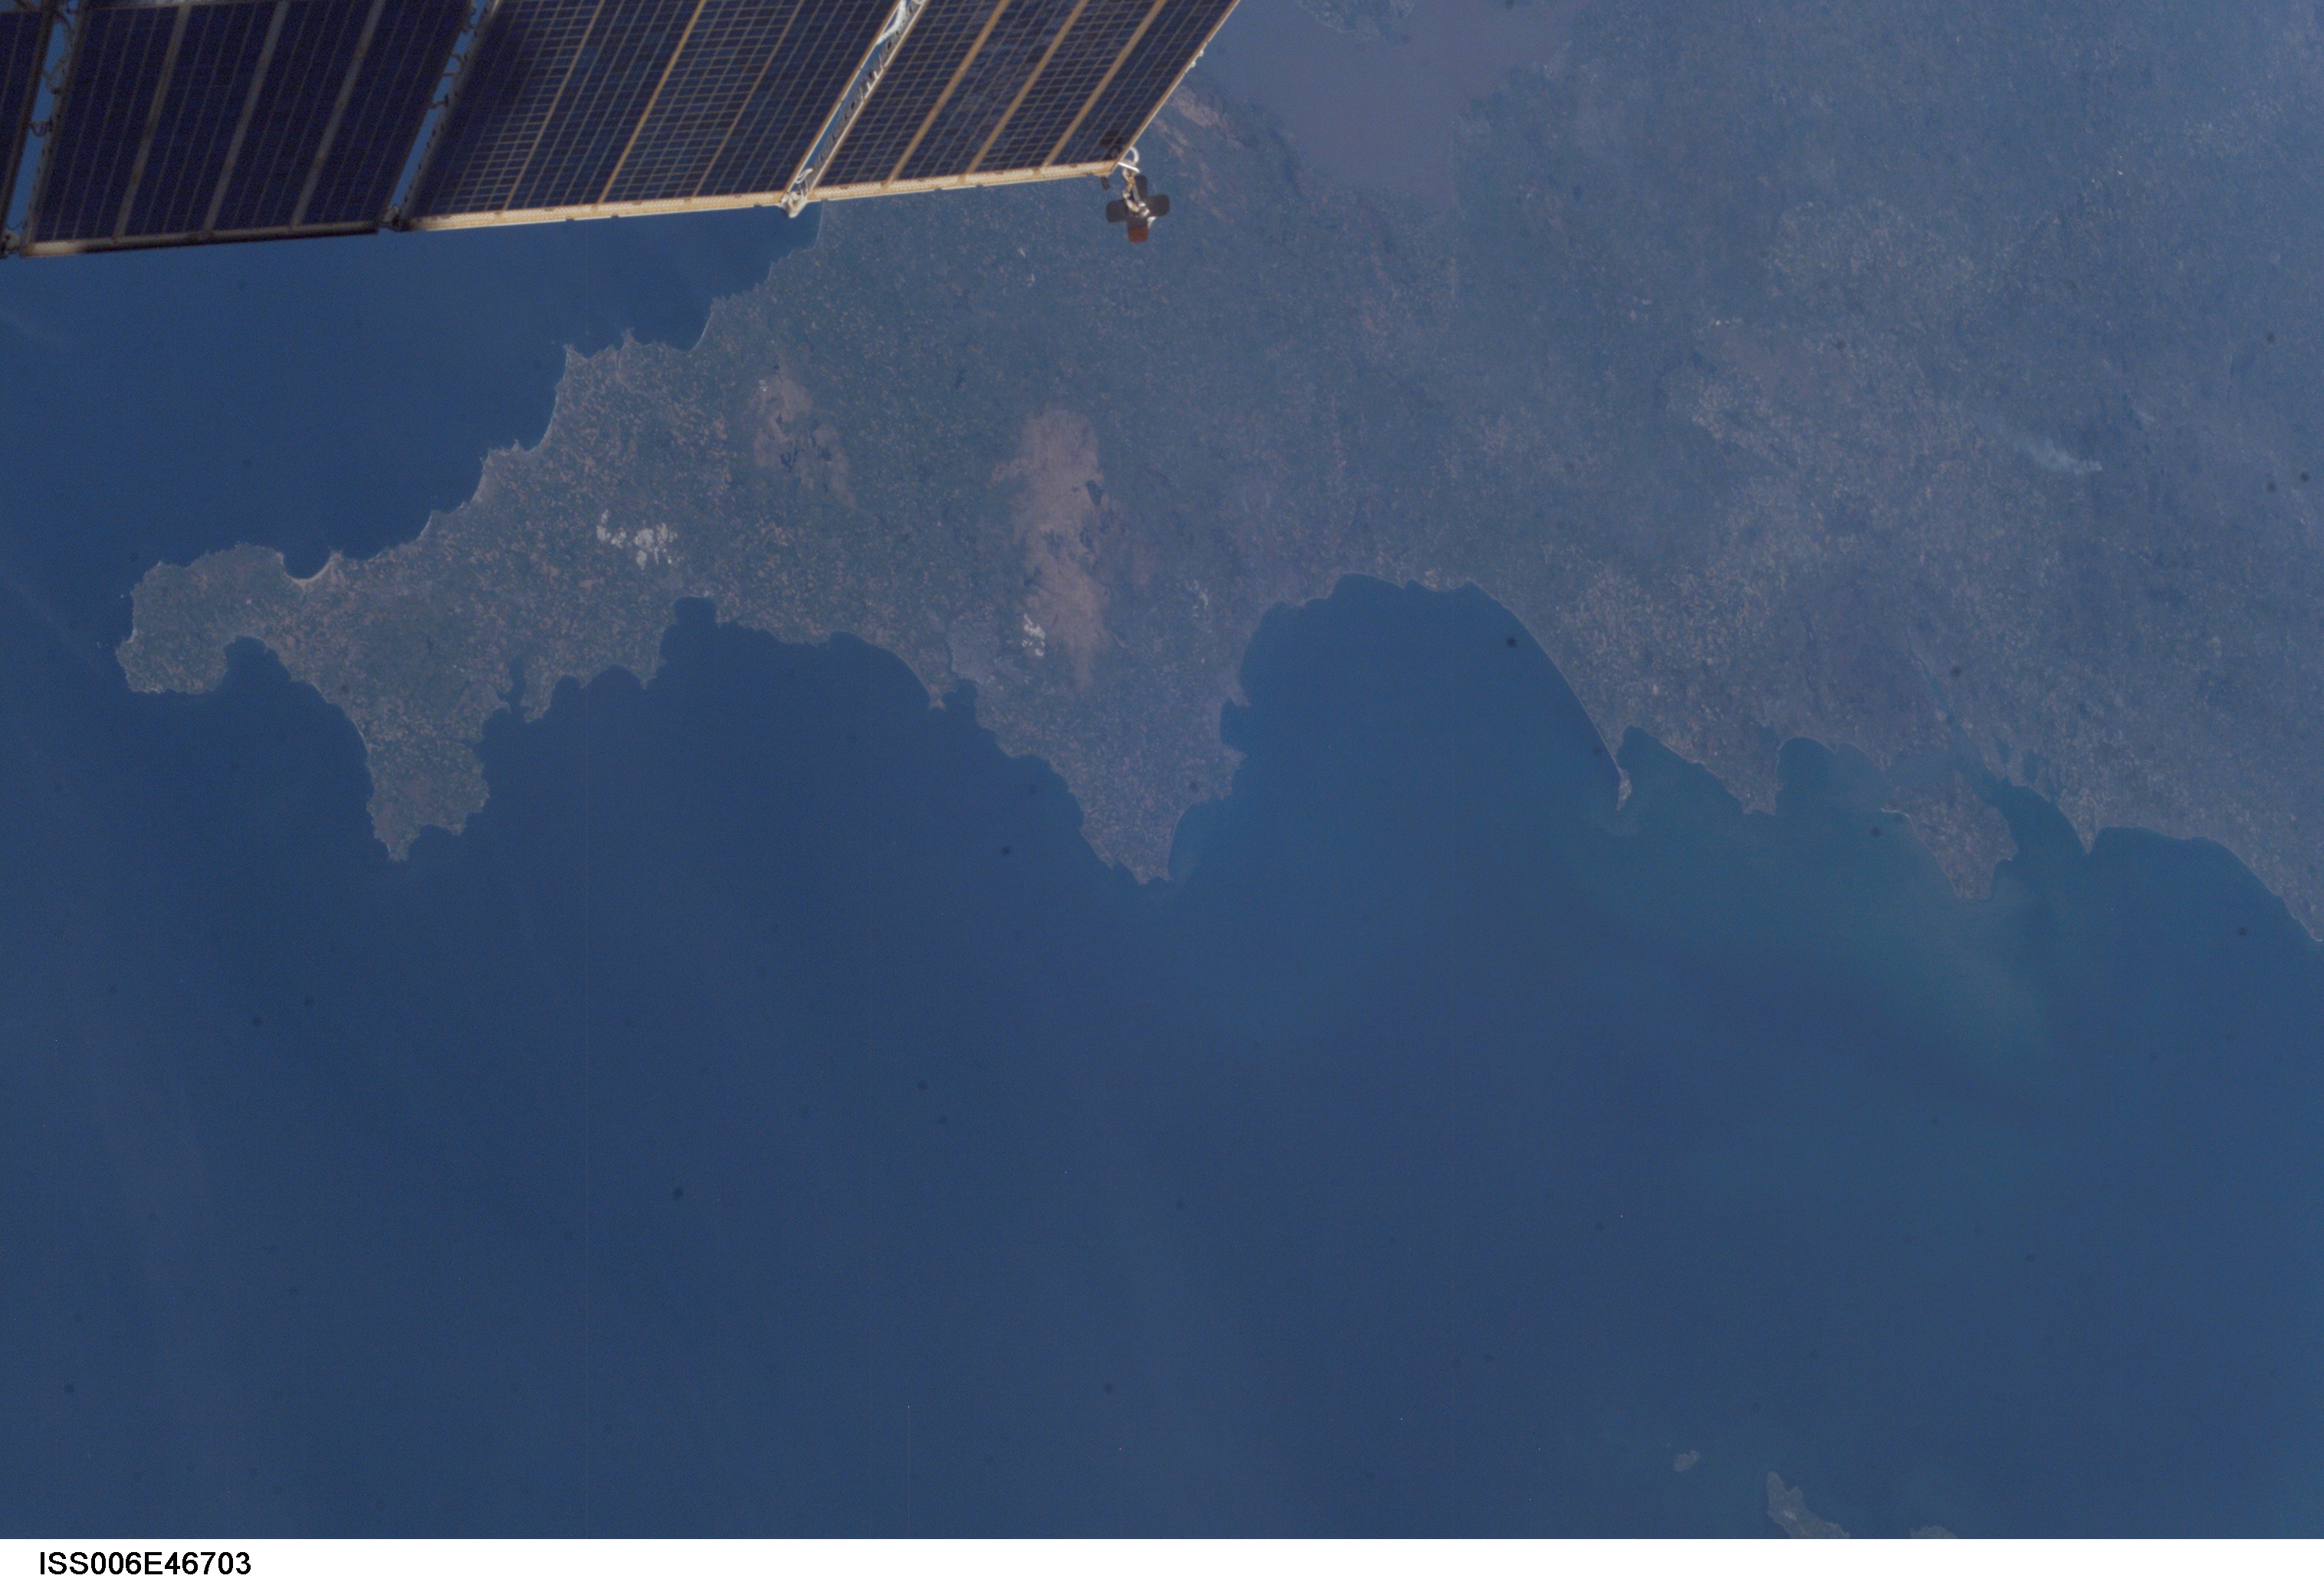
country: UK-ENGLAND
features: ENGLISH CHANNEL
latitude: 50.5
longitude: -4.0
